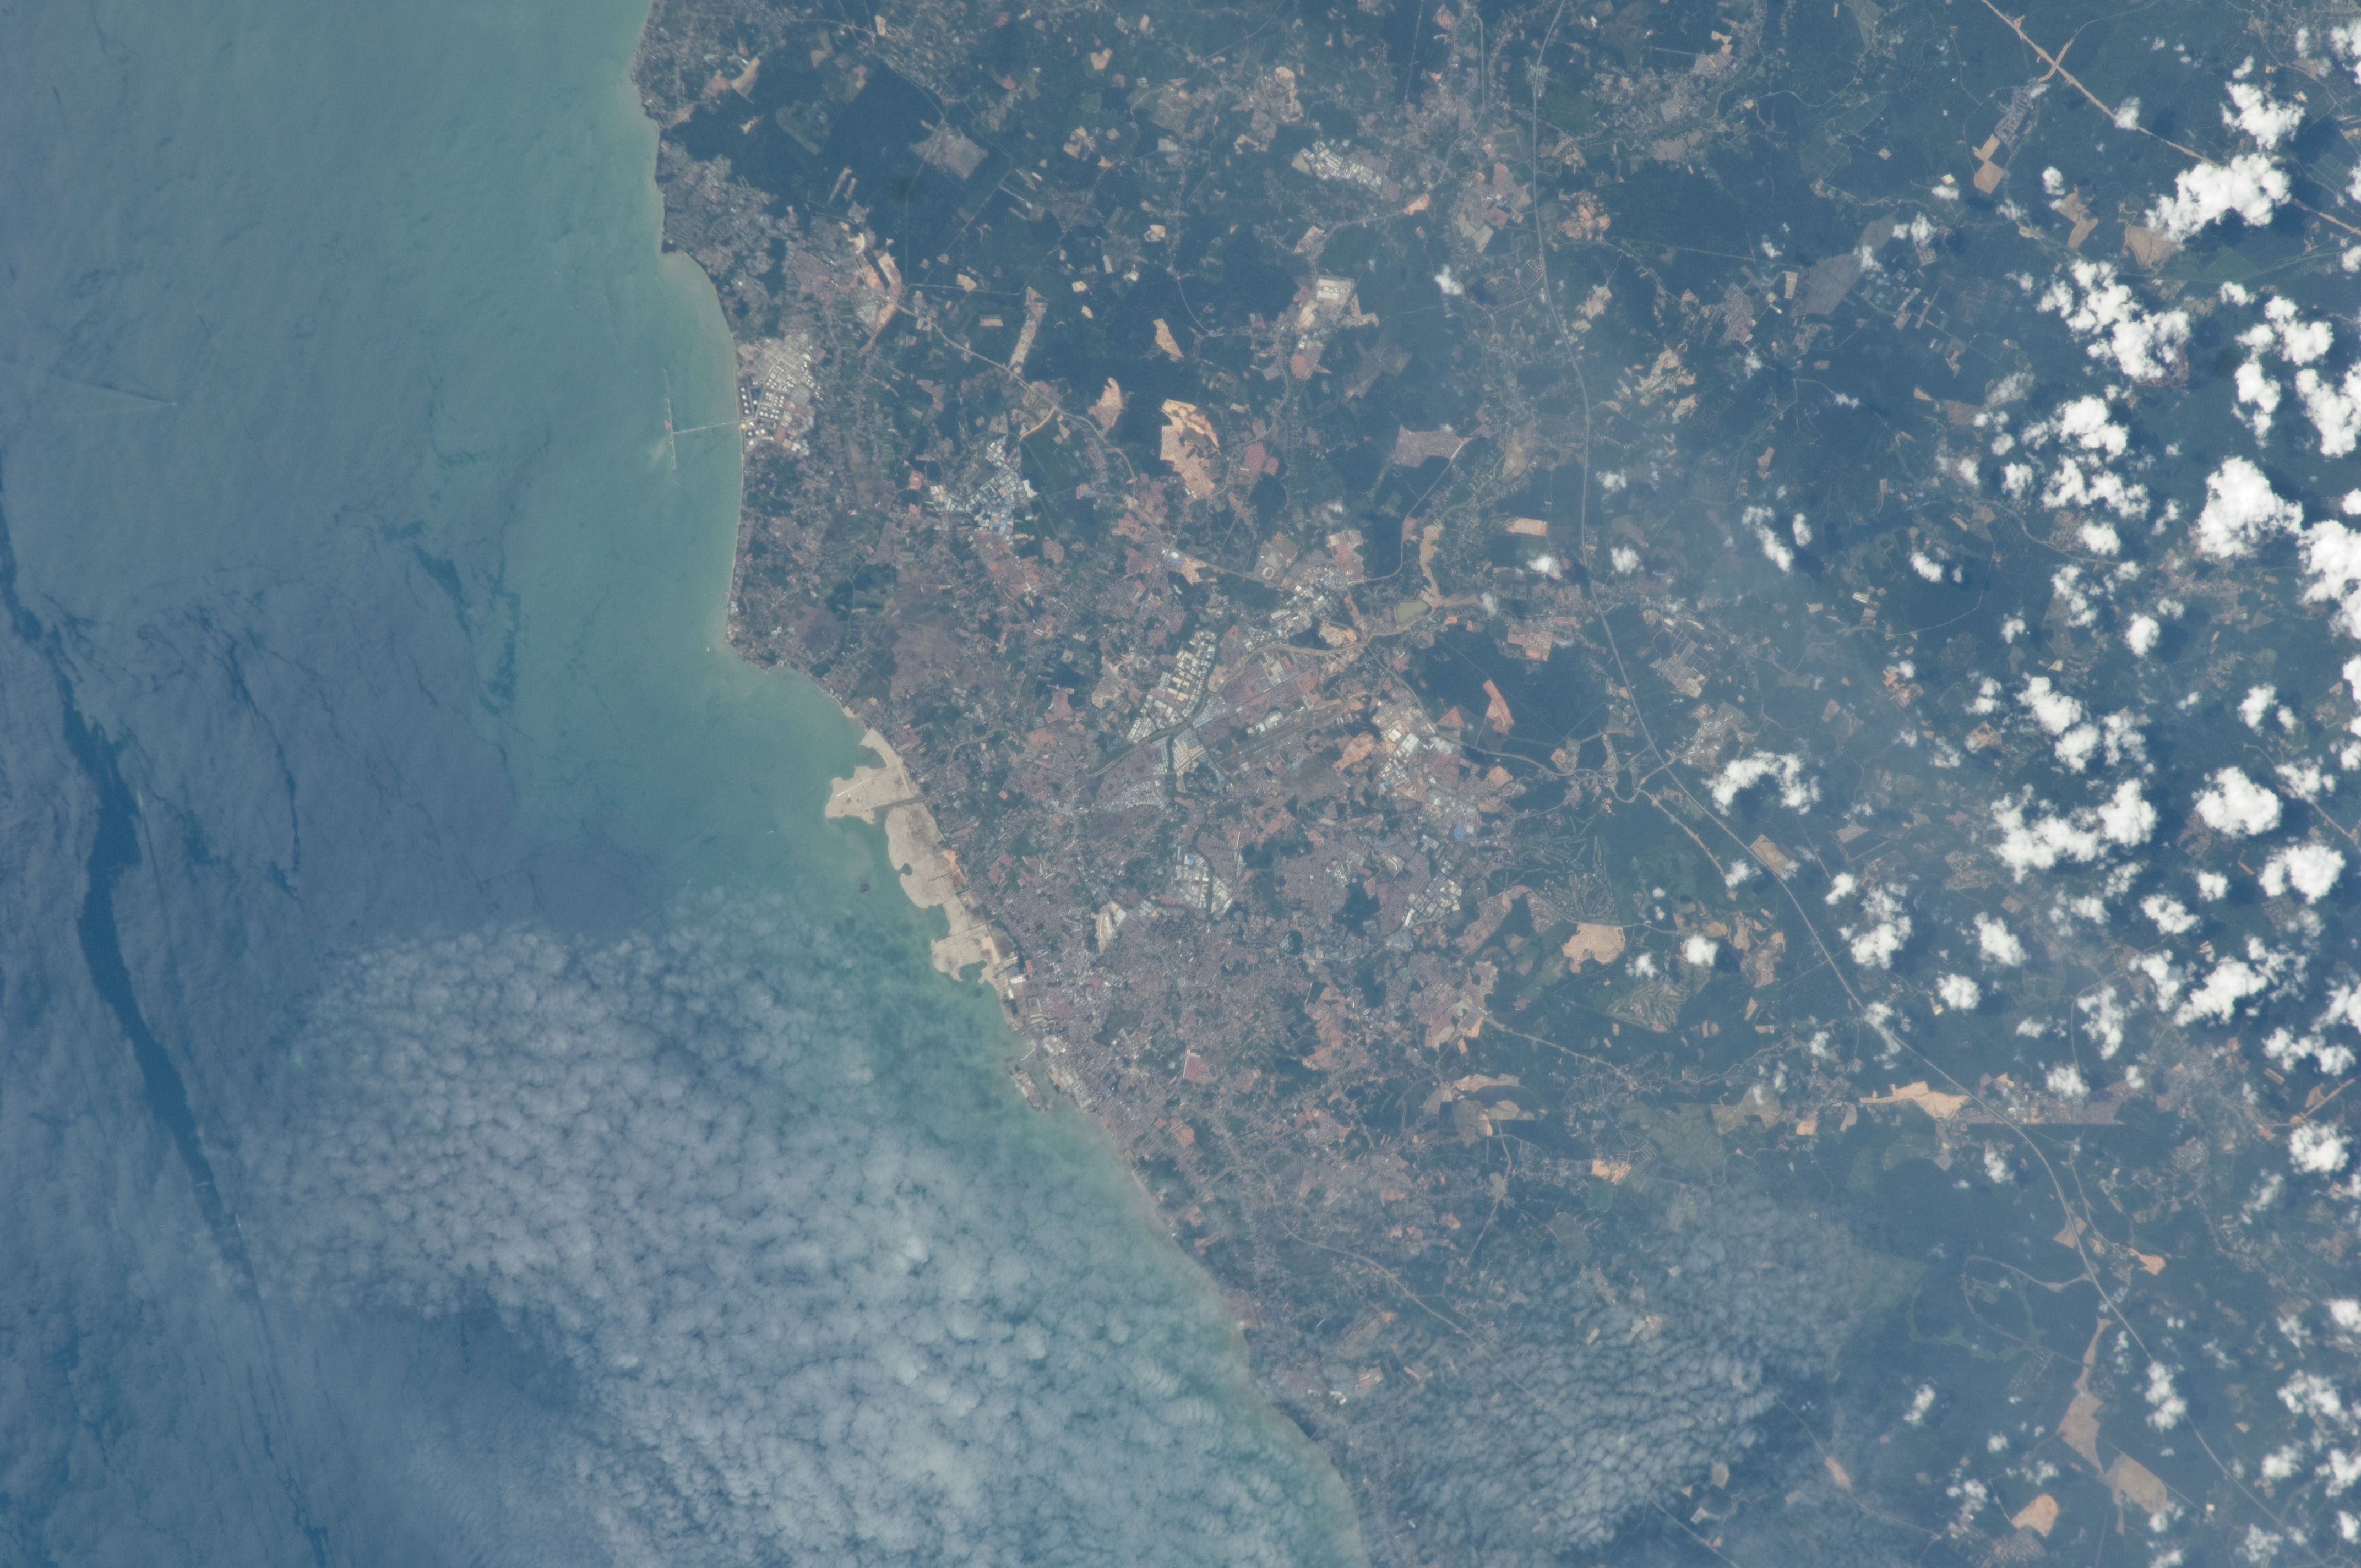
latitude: 2.2
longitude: 102.3
